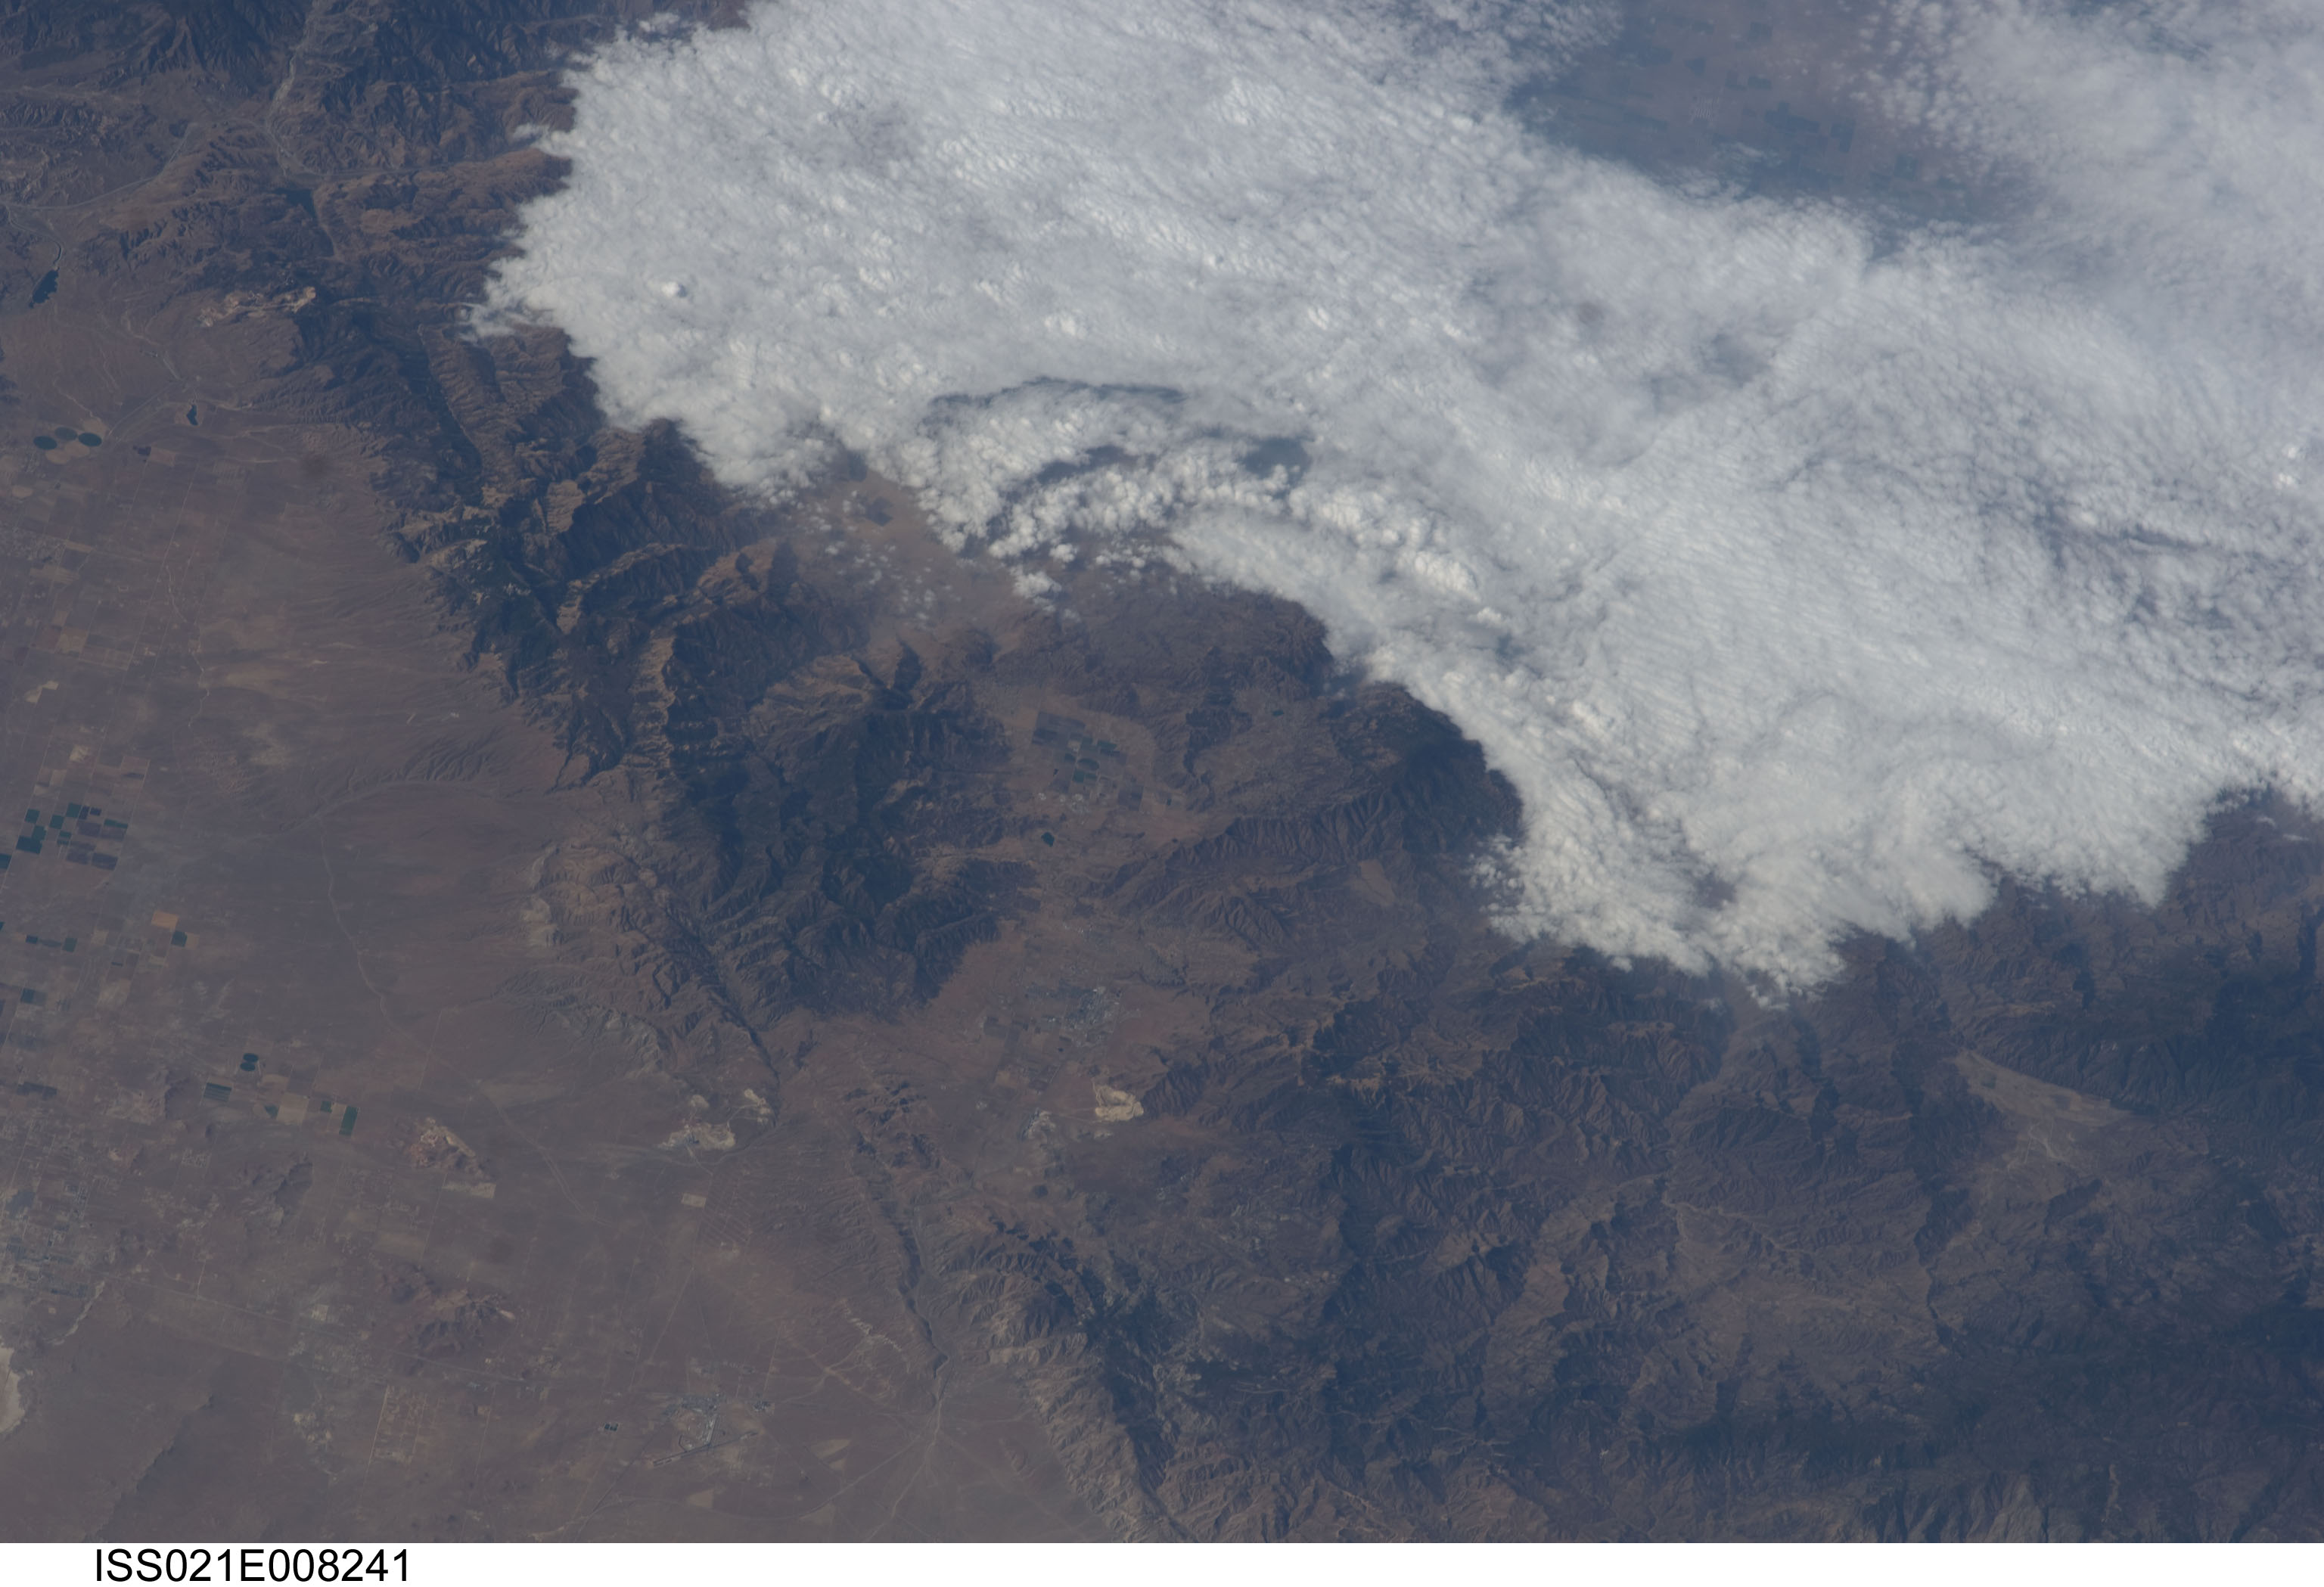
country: USA-CALIFORNIA
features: TEHACHAPI MTS., FOREST, MOJAVE, DESERT, AGR.
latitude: 35.2
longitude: -118.5
